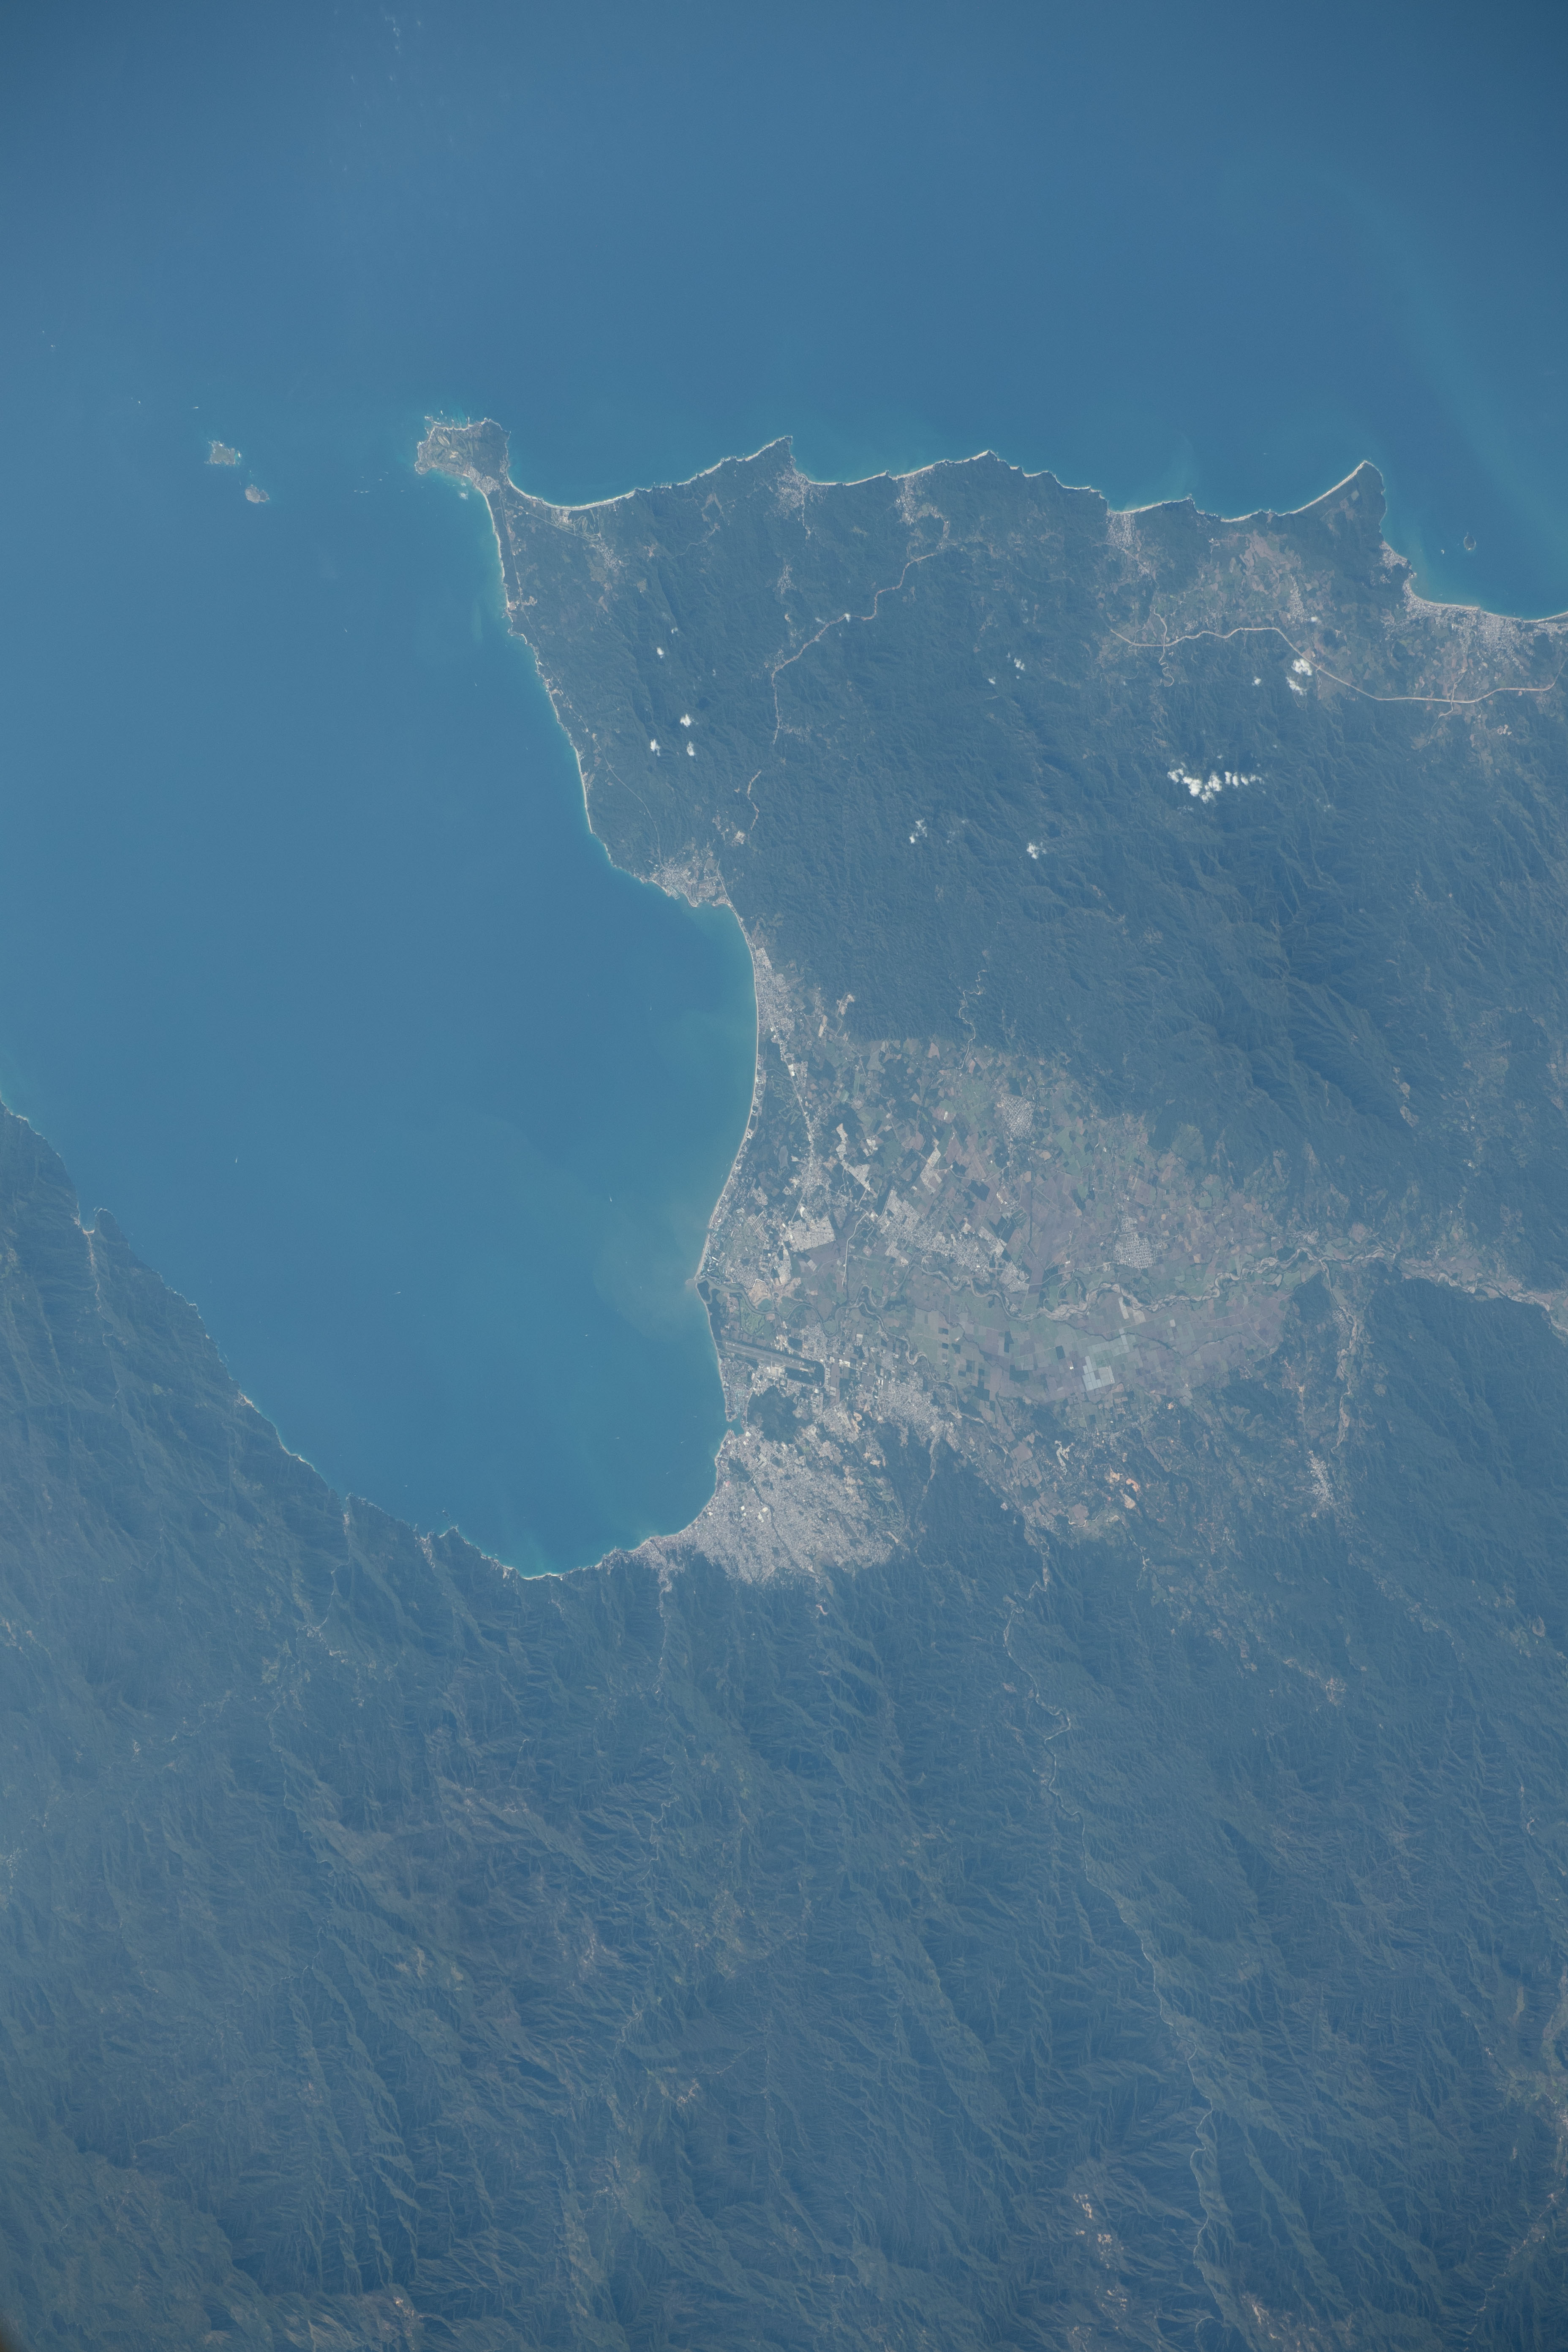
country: MEXICO
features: BANDERAS BAY, COAST, PUERTO VALLARTA
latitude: 20.7
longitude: -105.3
